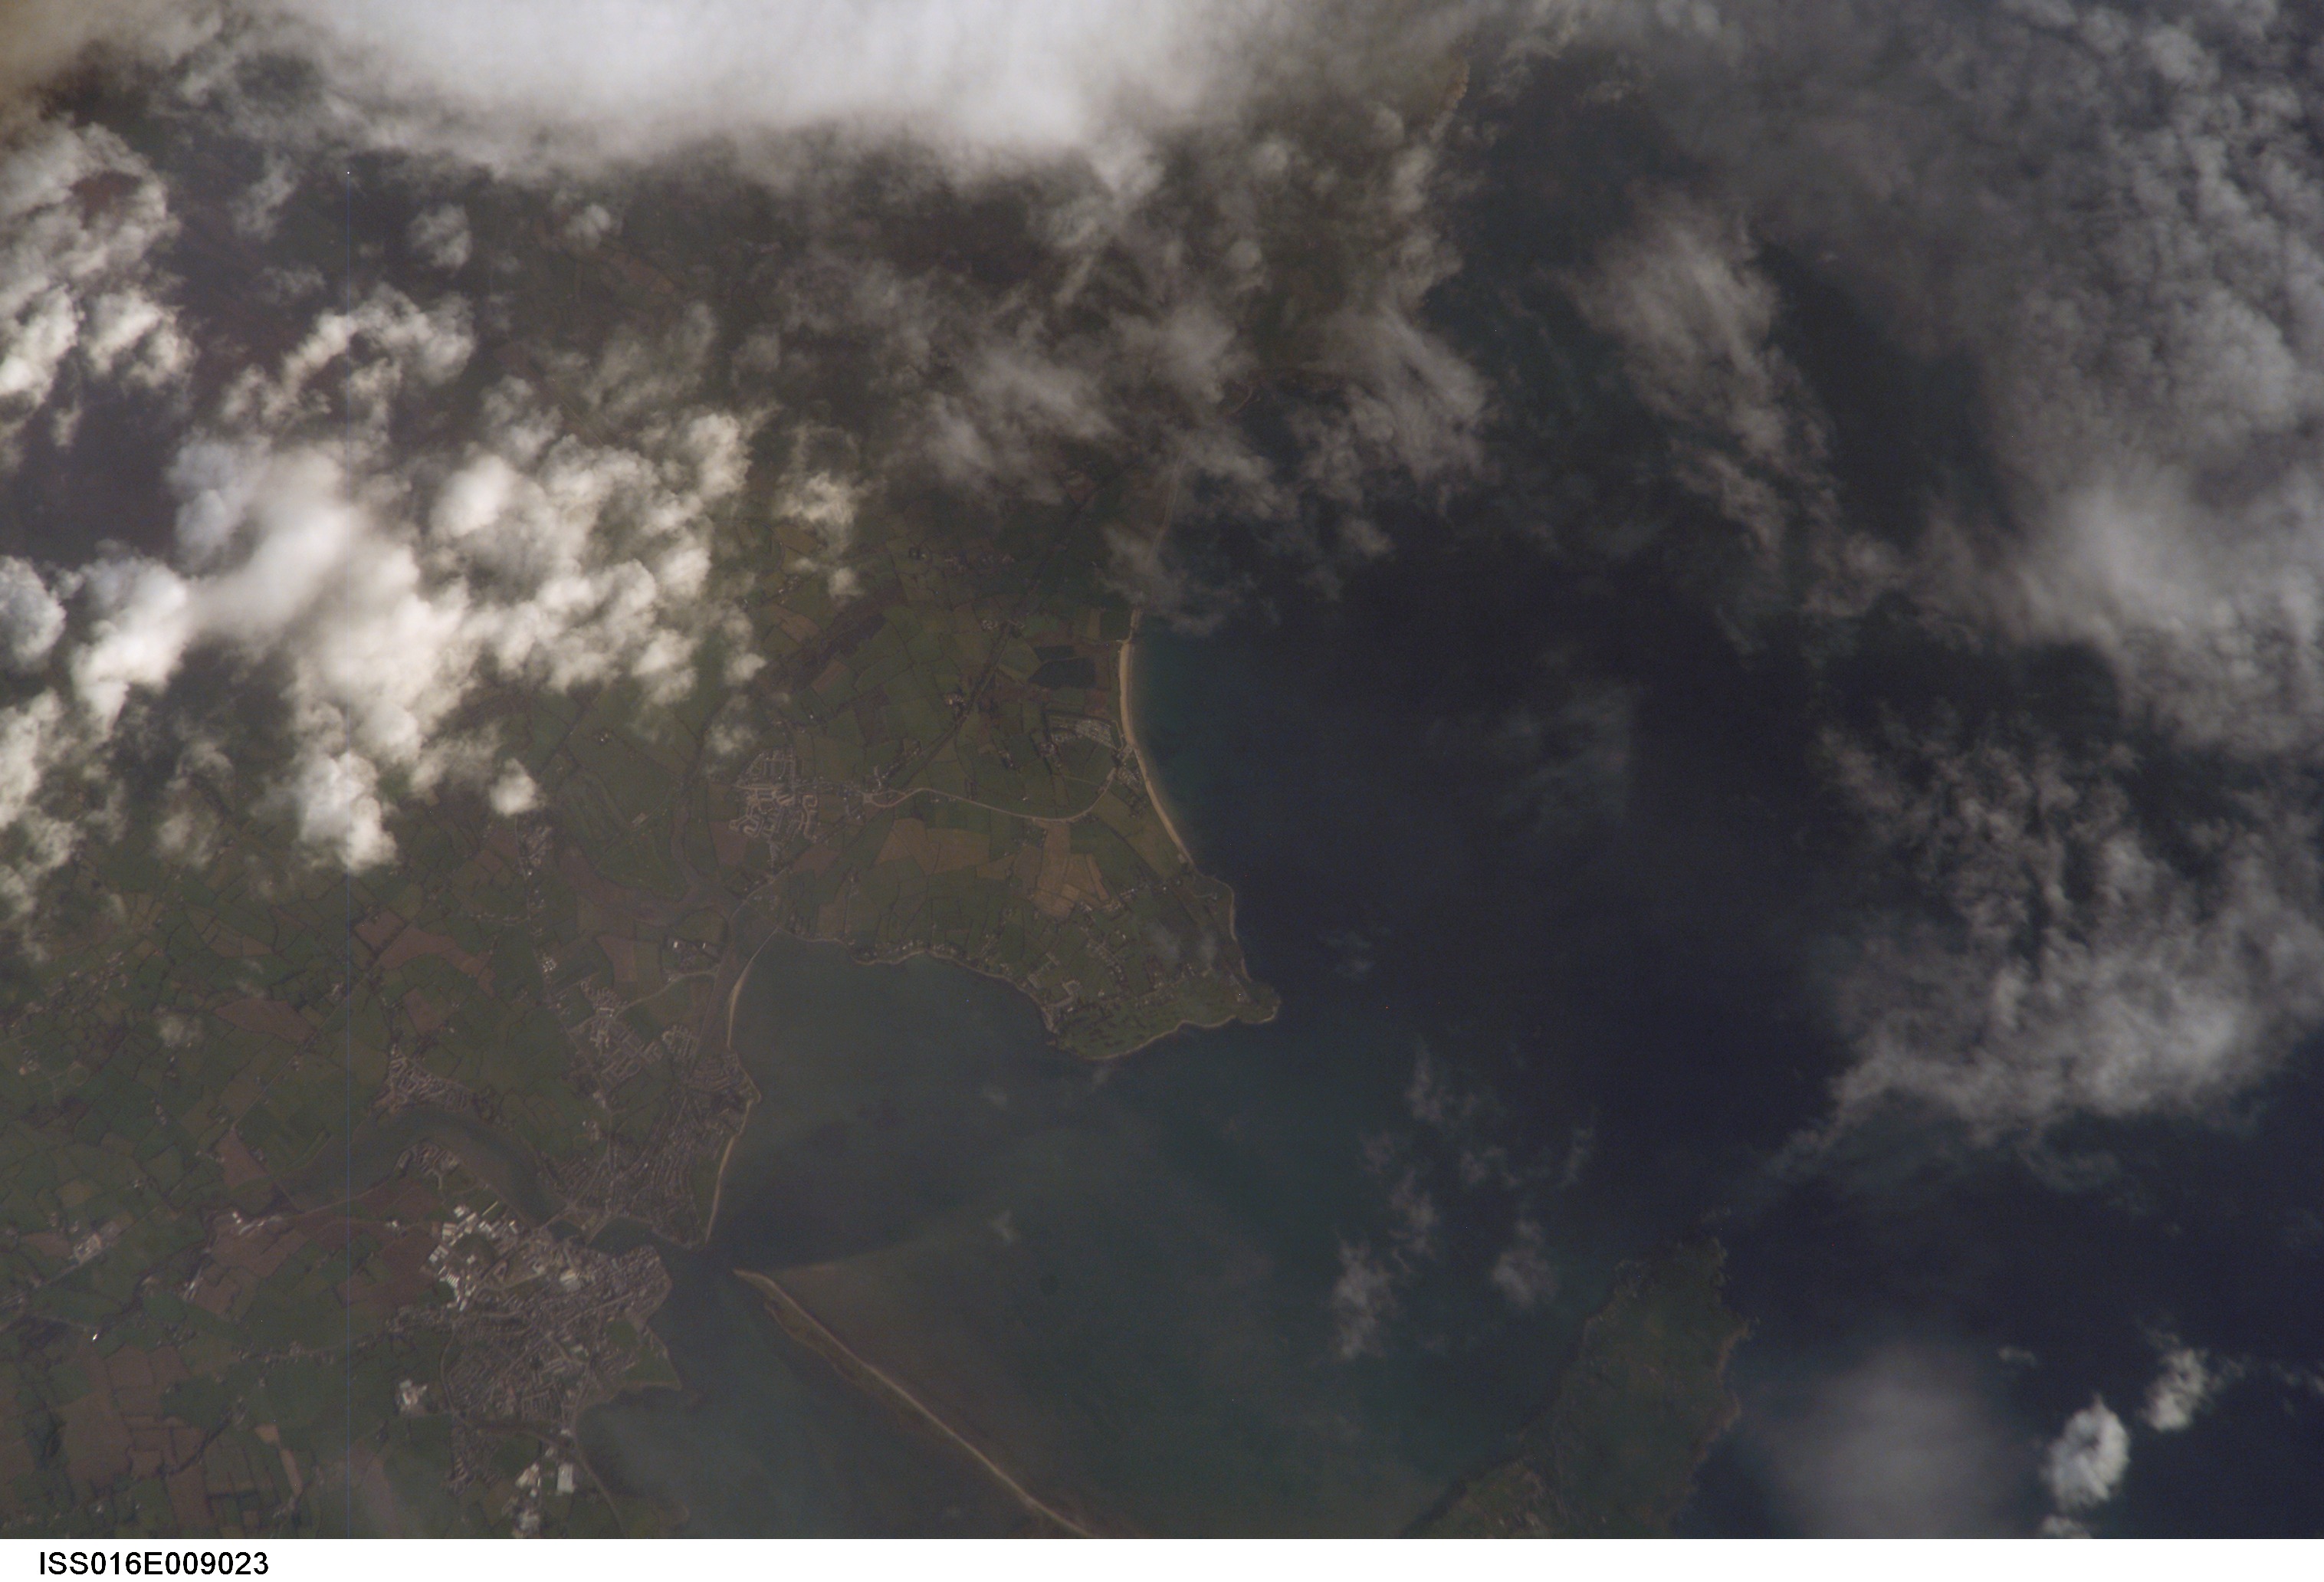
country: IRELAND
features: BALLYMADOG, YOUGHAL B.
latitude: 52.1
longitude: -7.6
